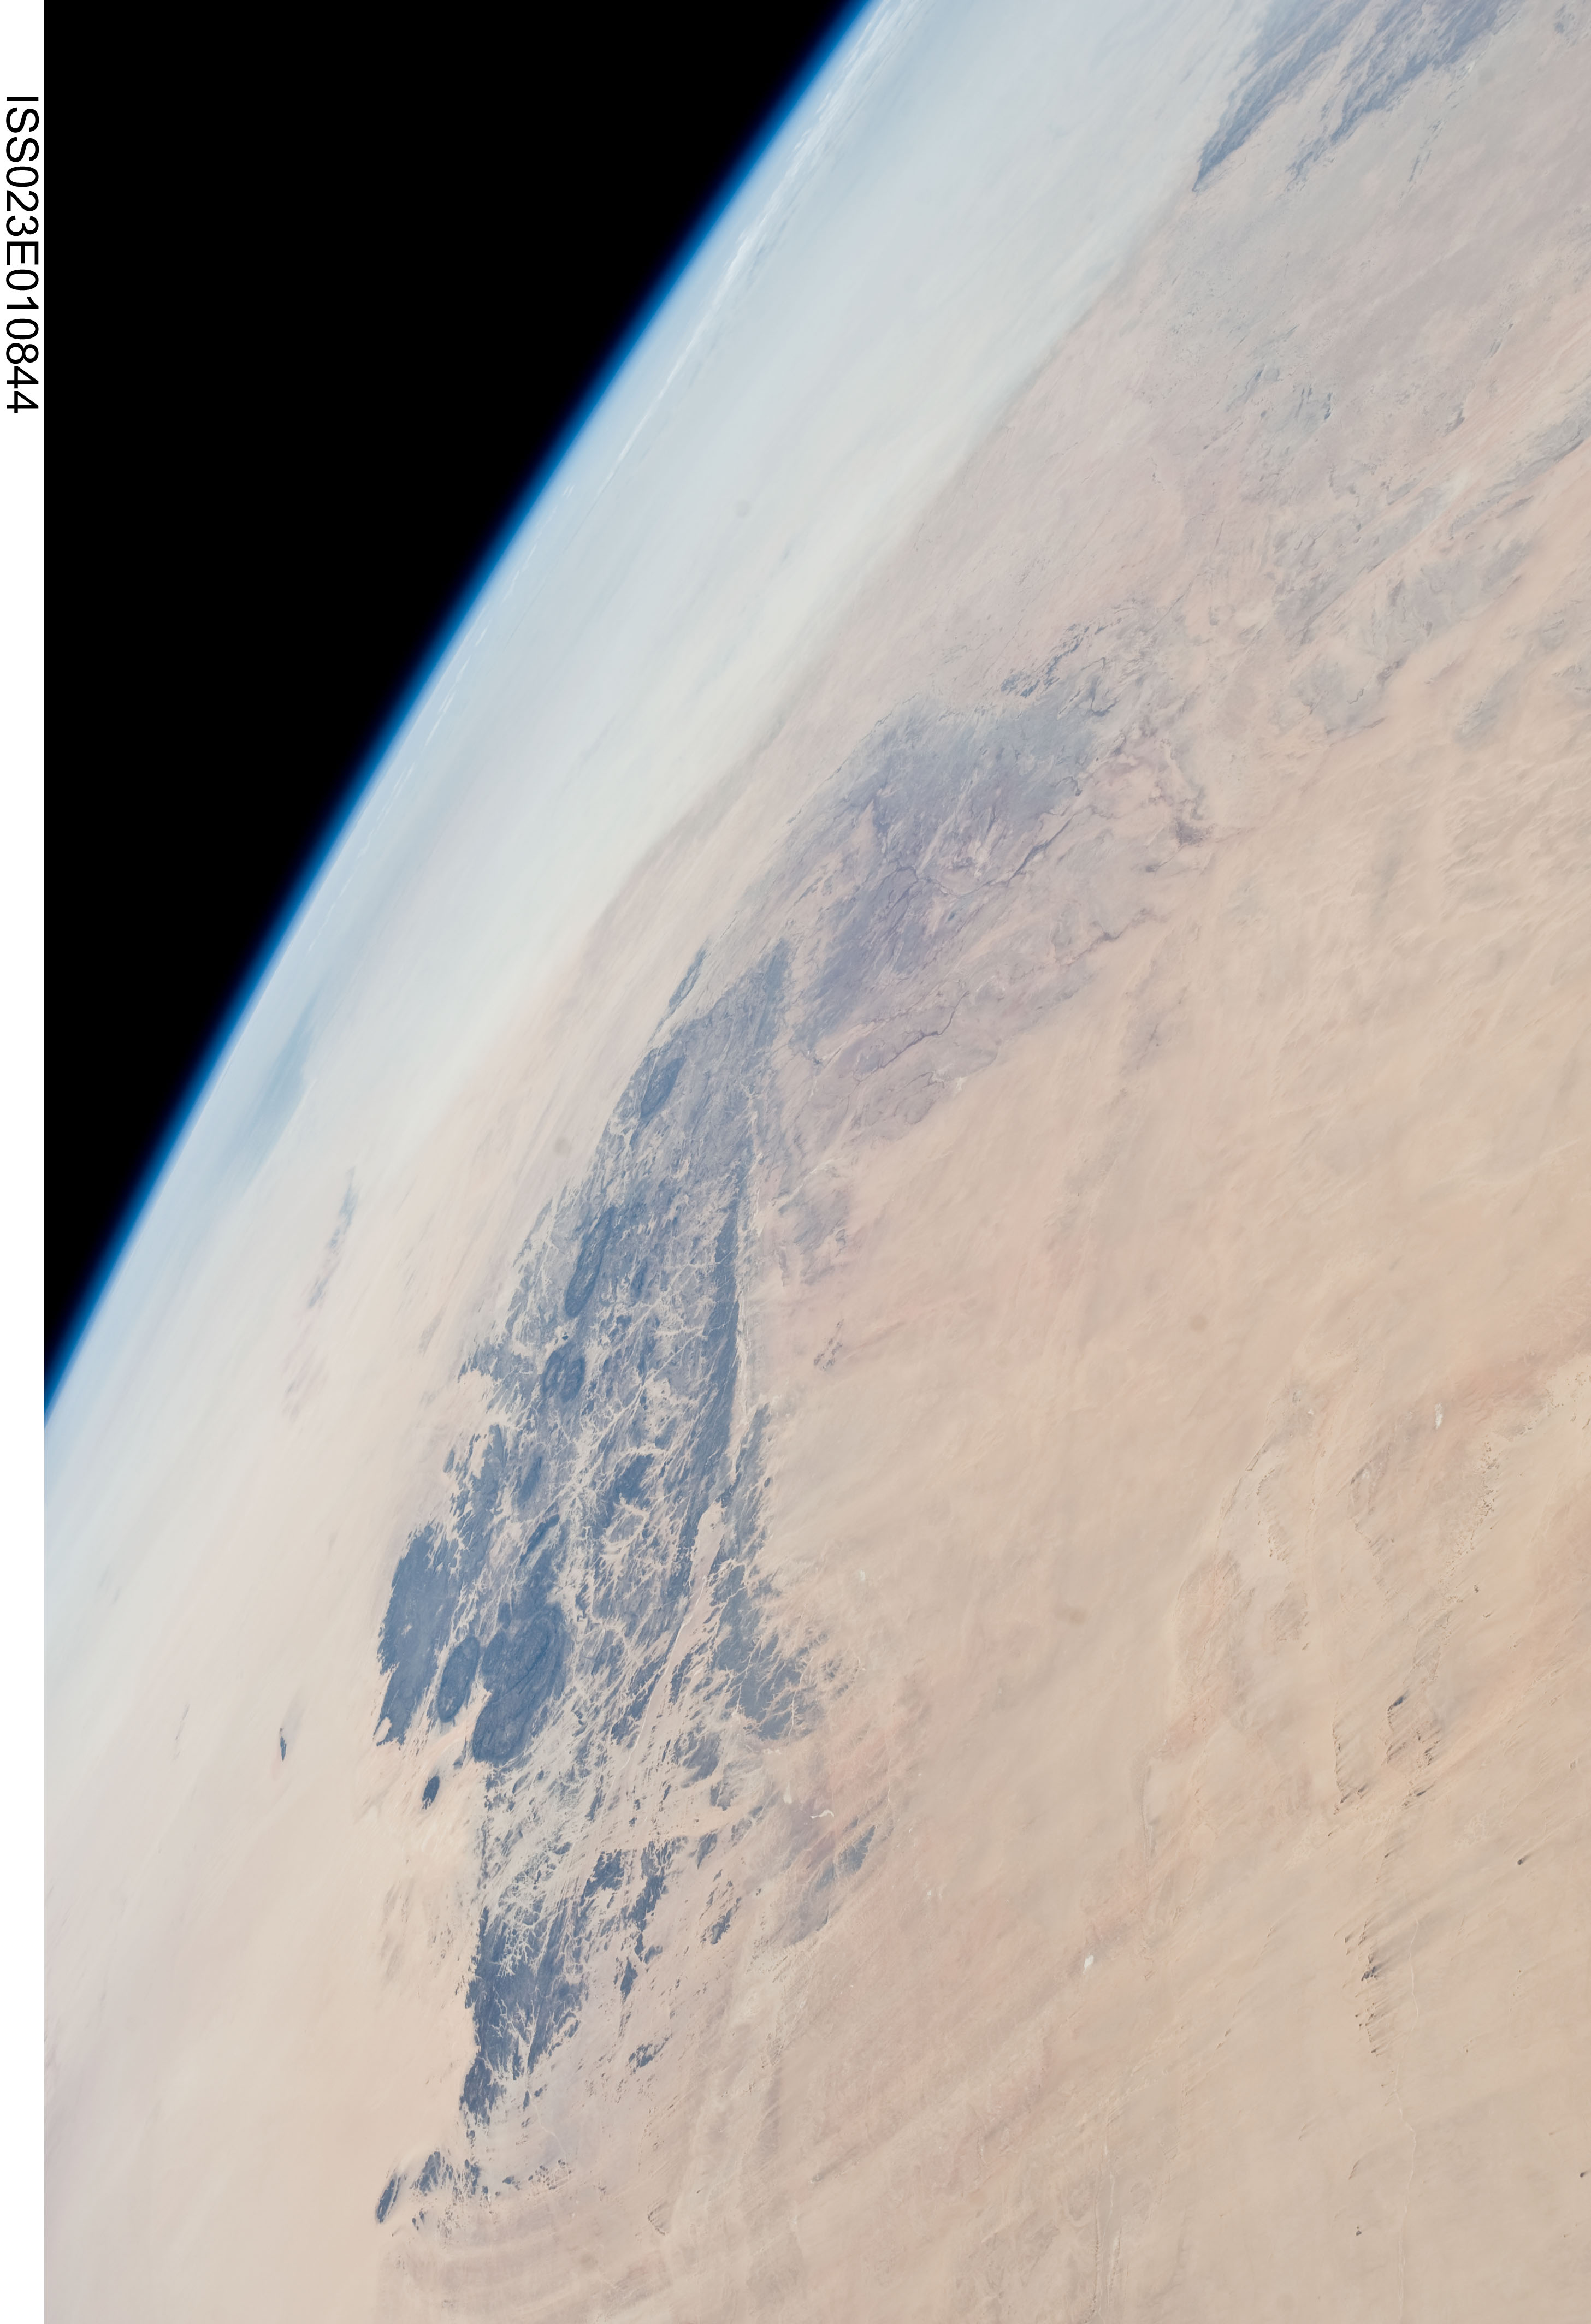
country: NIGER
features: PAN-AIR MOUNTAINS, TALAK DESERT
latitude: 17.5
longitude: 7.5
